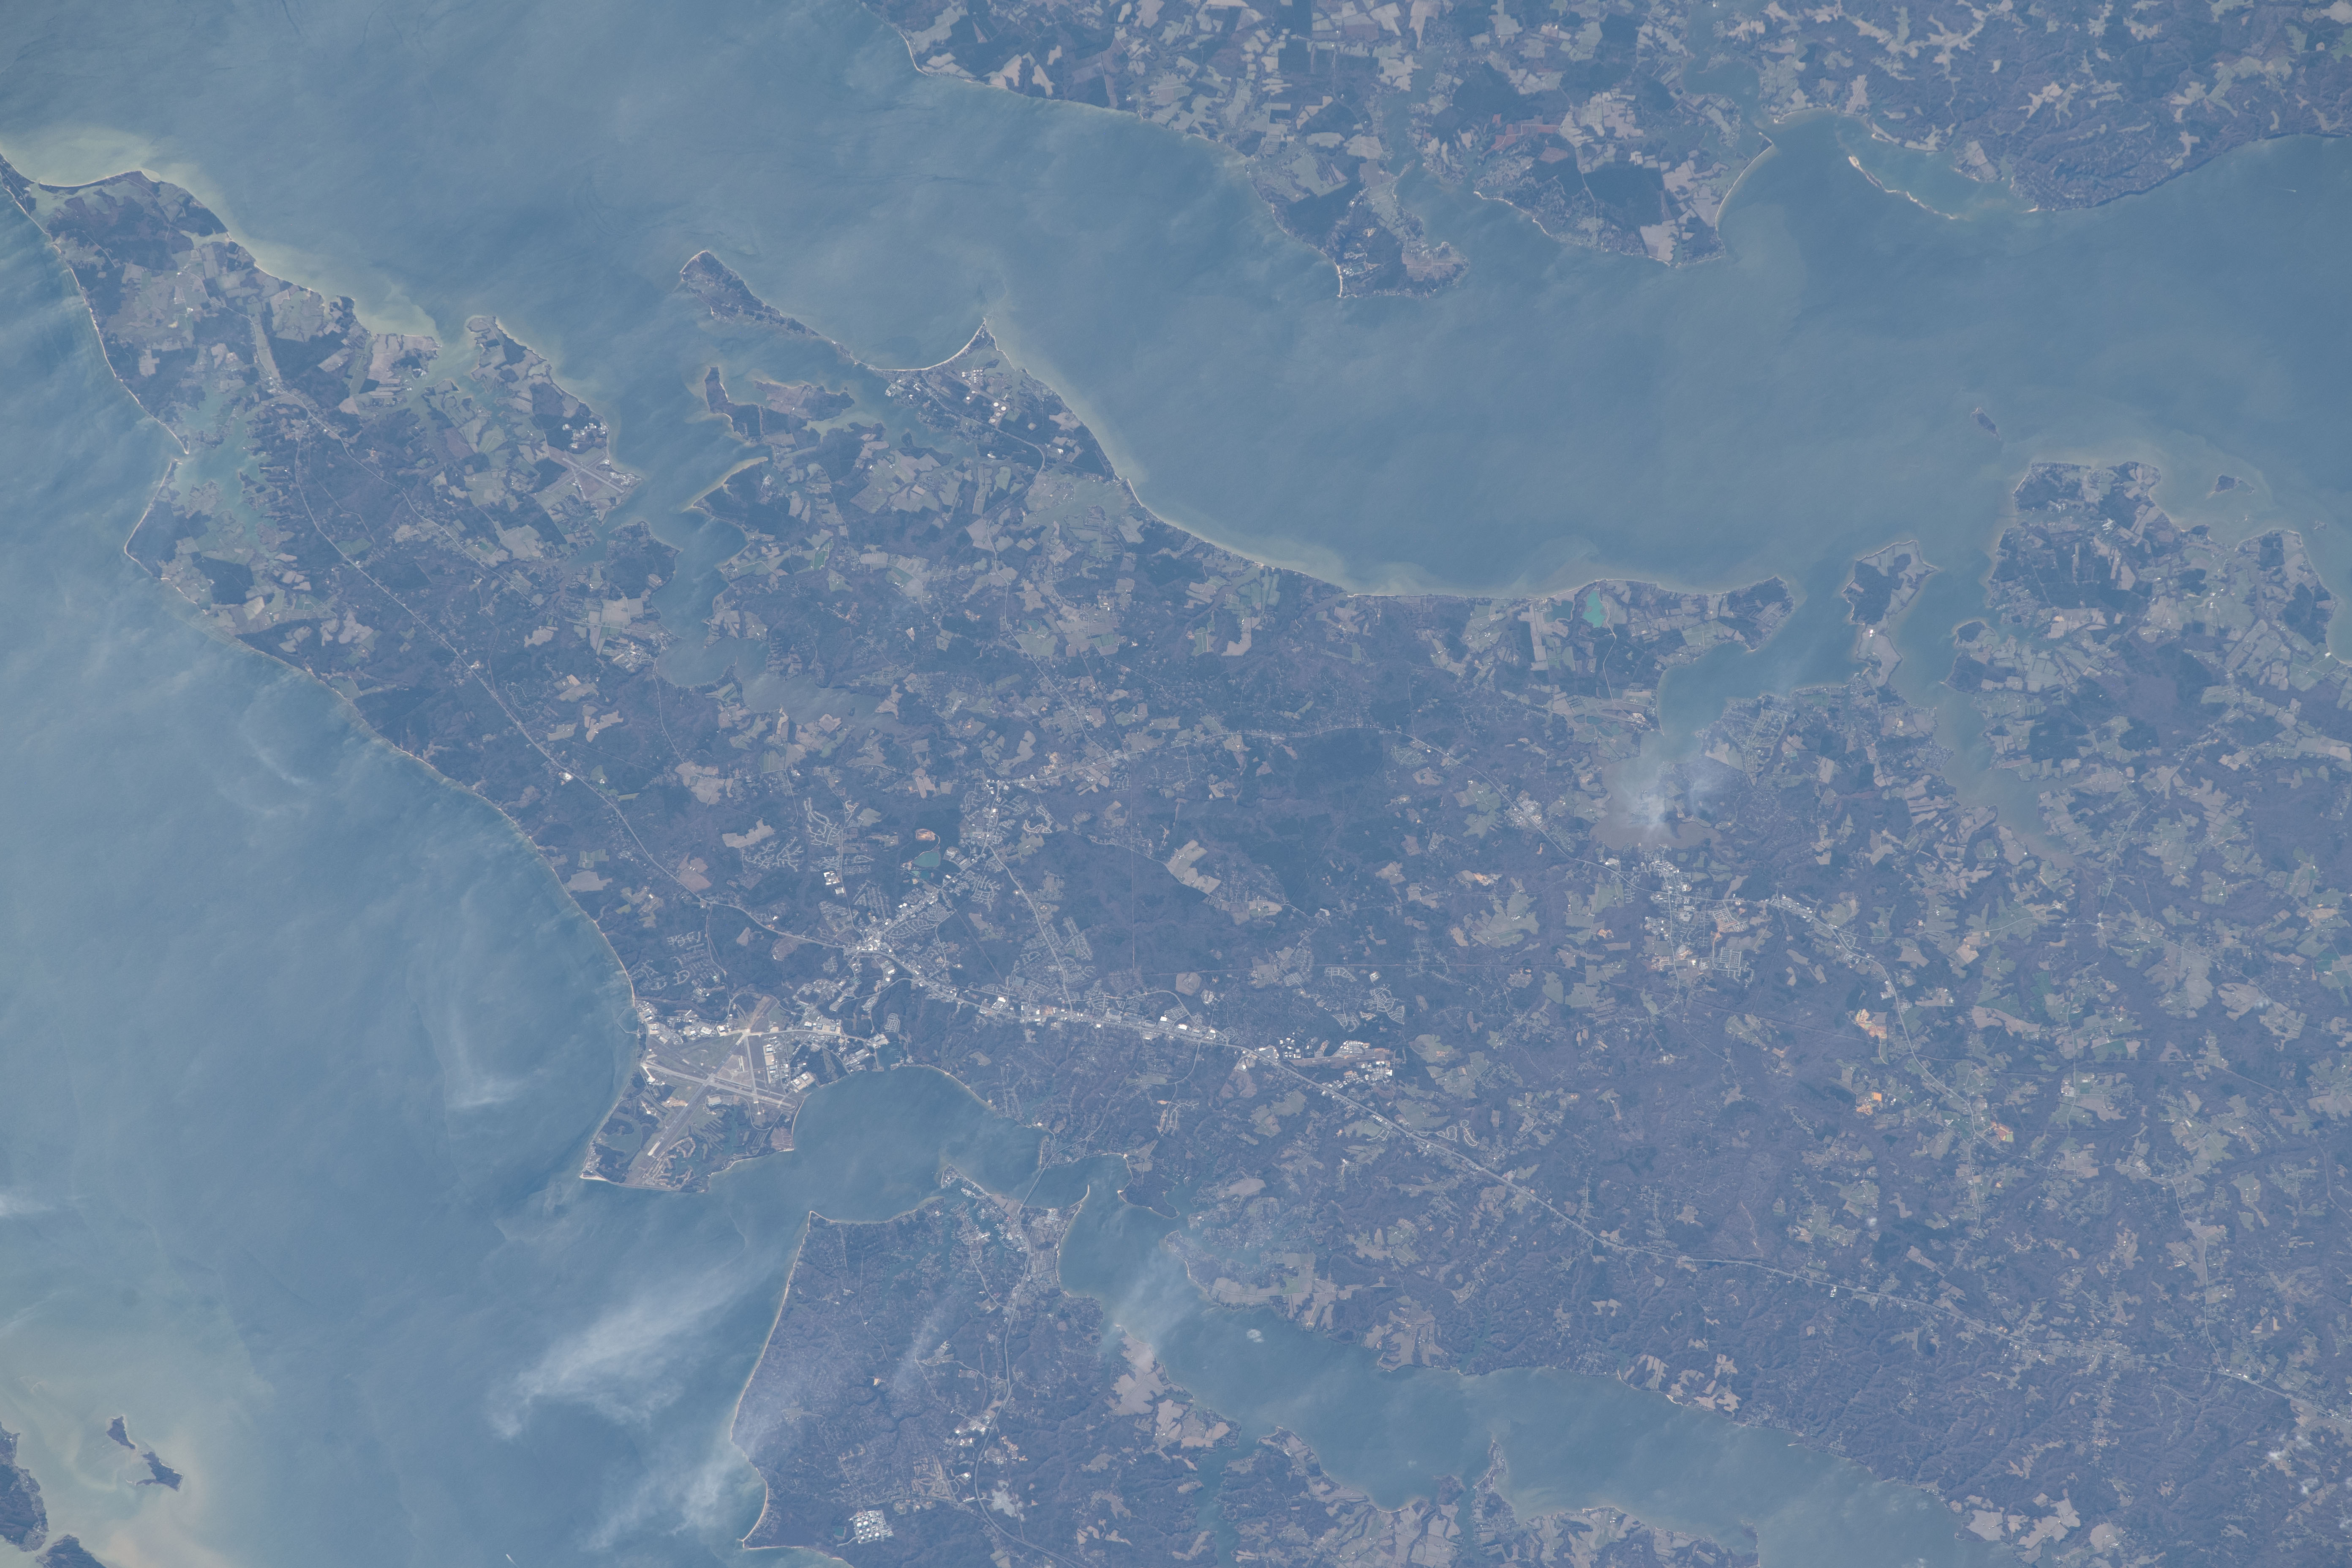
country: USA-MARYLAND
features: ST MARYS RIVER STATE PARL, CHESAPEAKE BAY, POTOMAC RIVER
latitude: 38.2
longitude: -76.5
